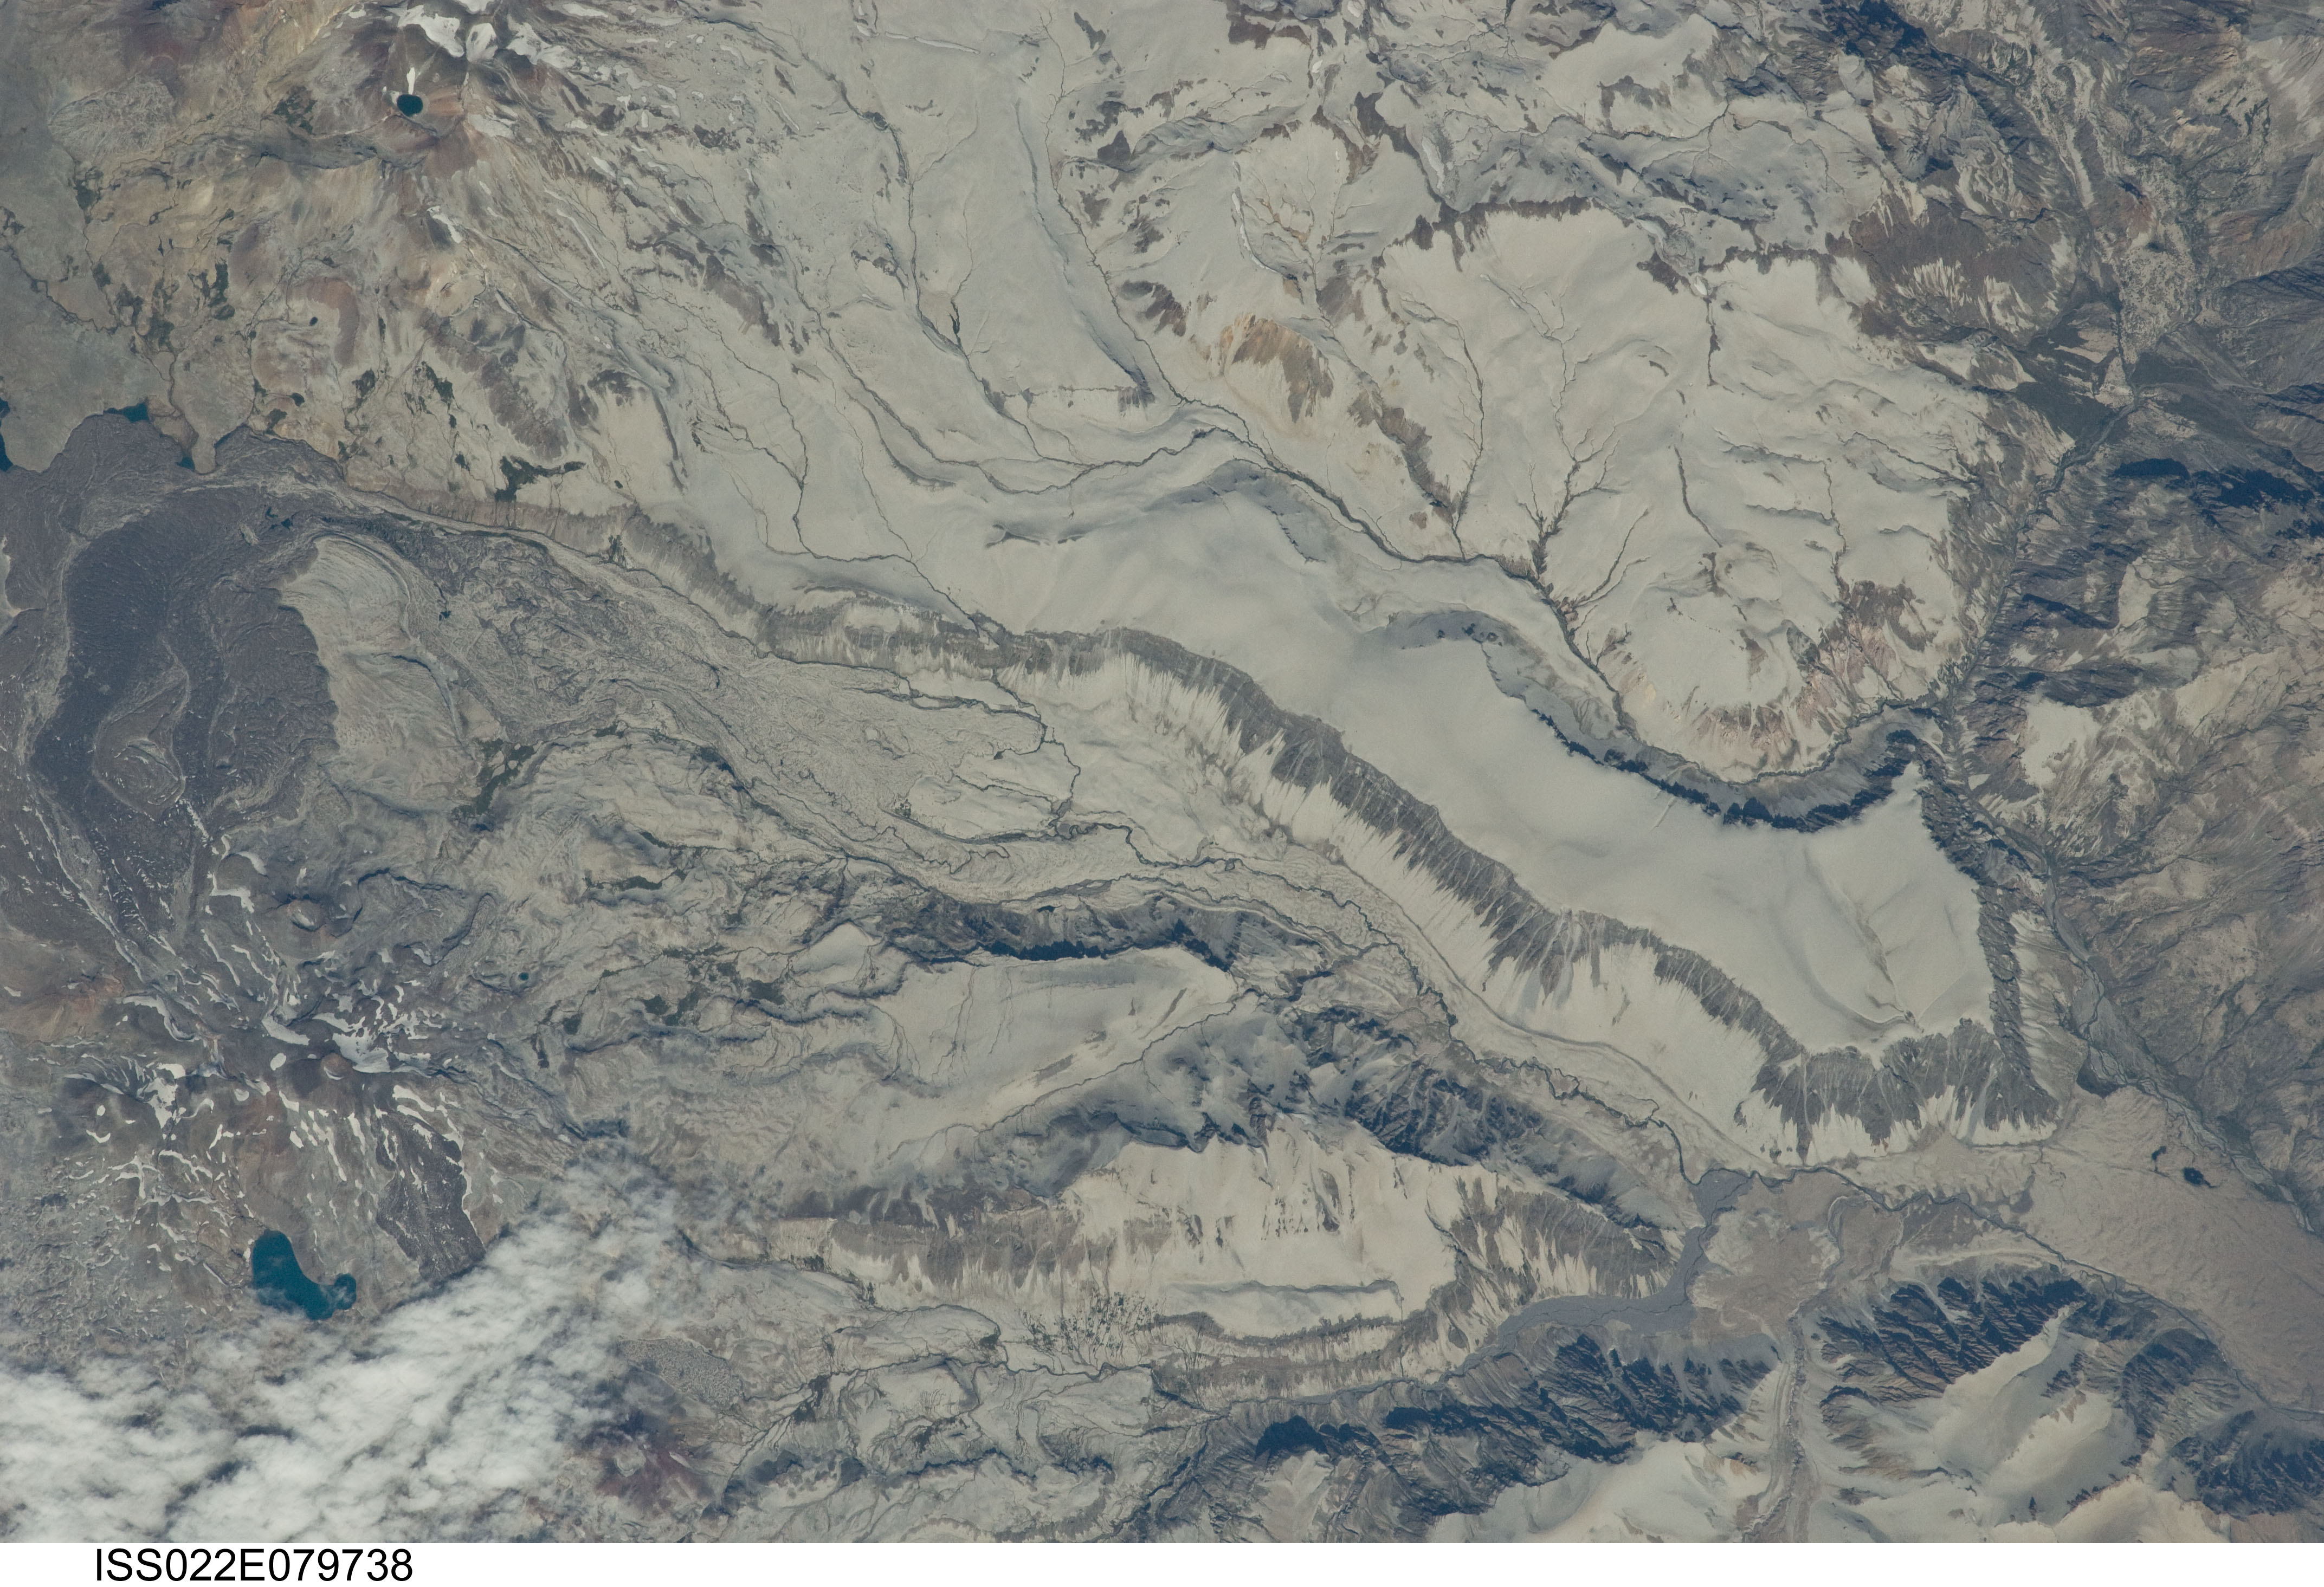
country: CHILE
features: CALABOZOS CALDERA, VOLCANICS
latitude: -35.6
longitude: -70.6
